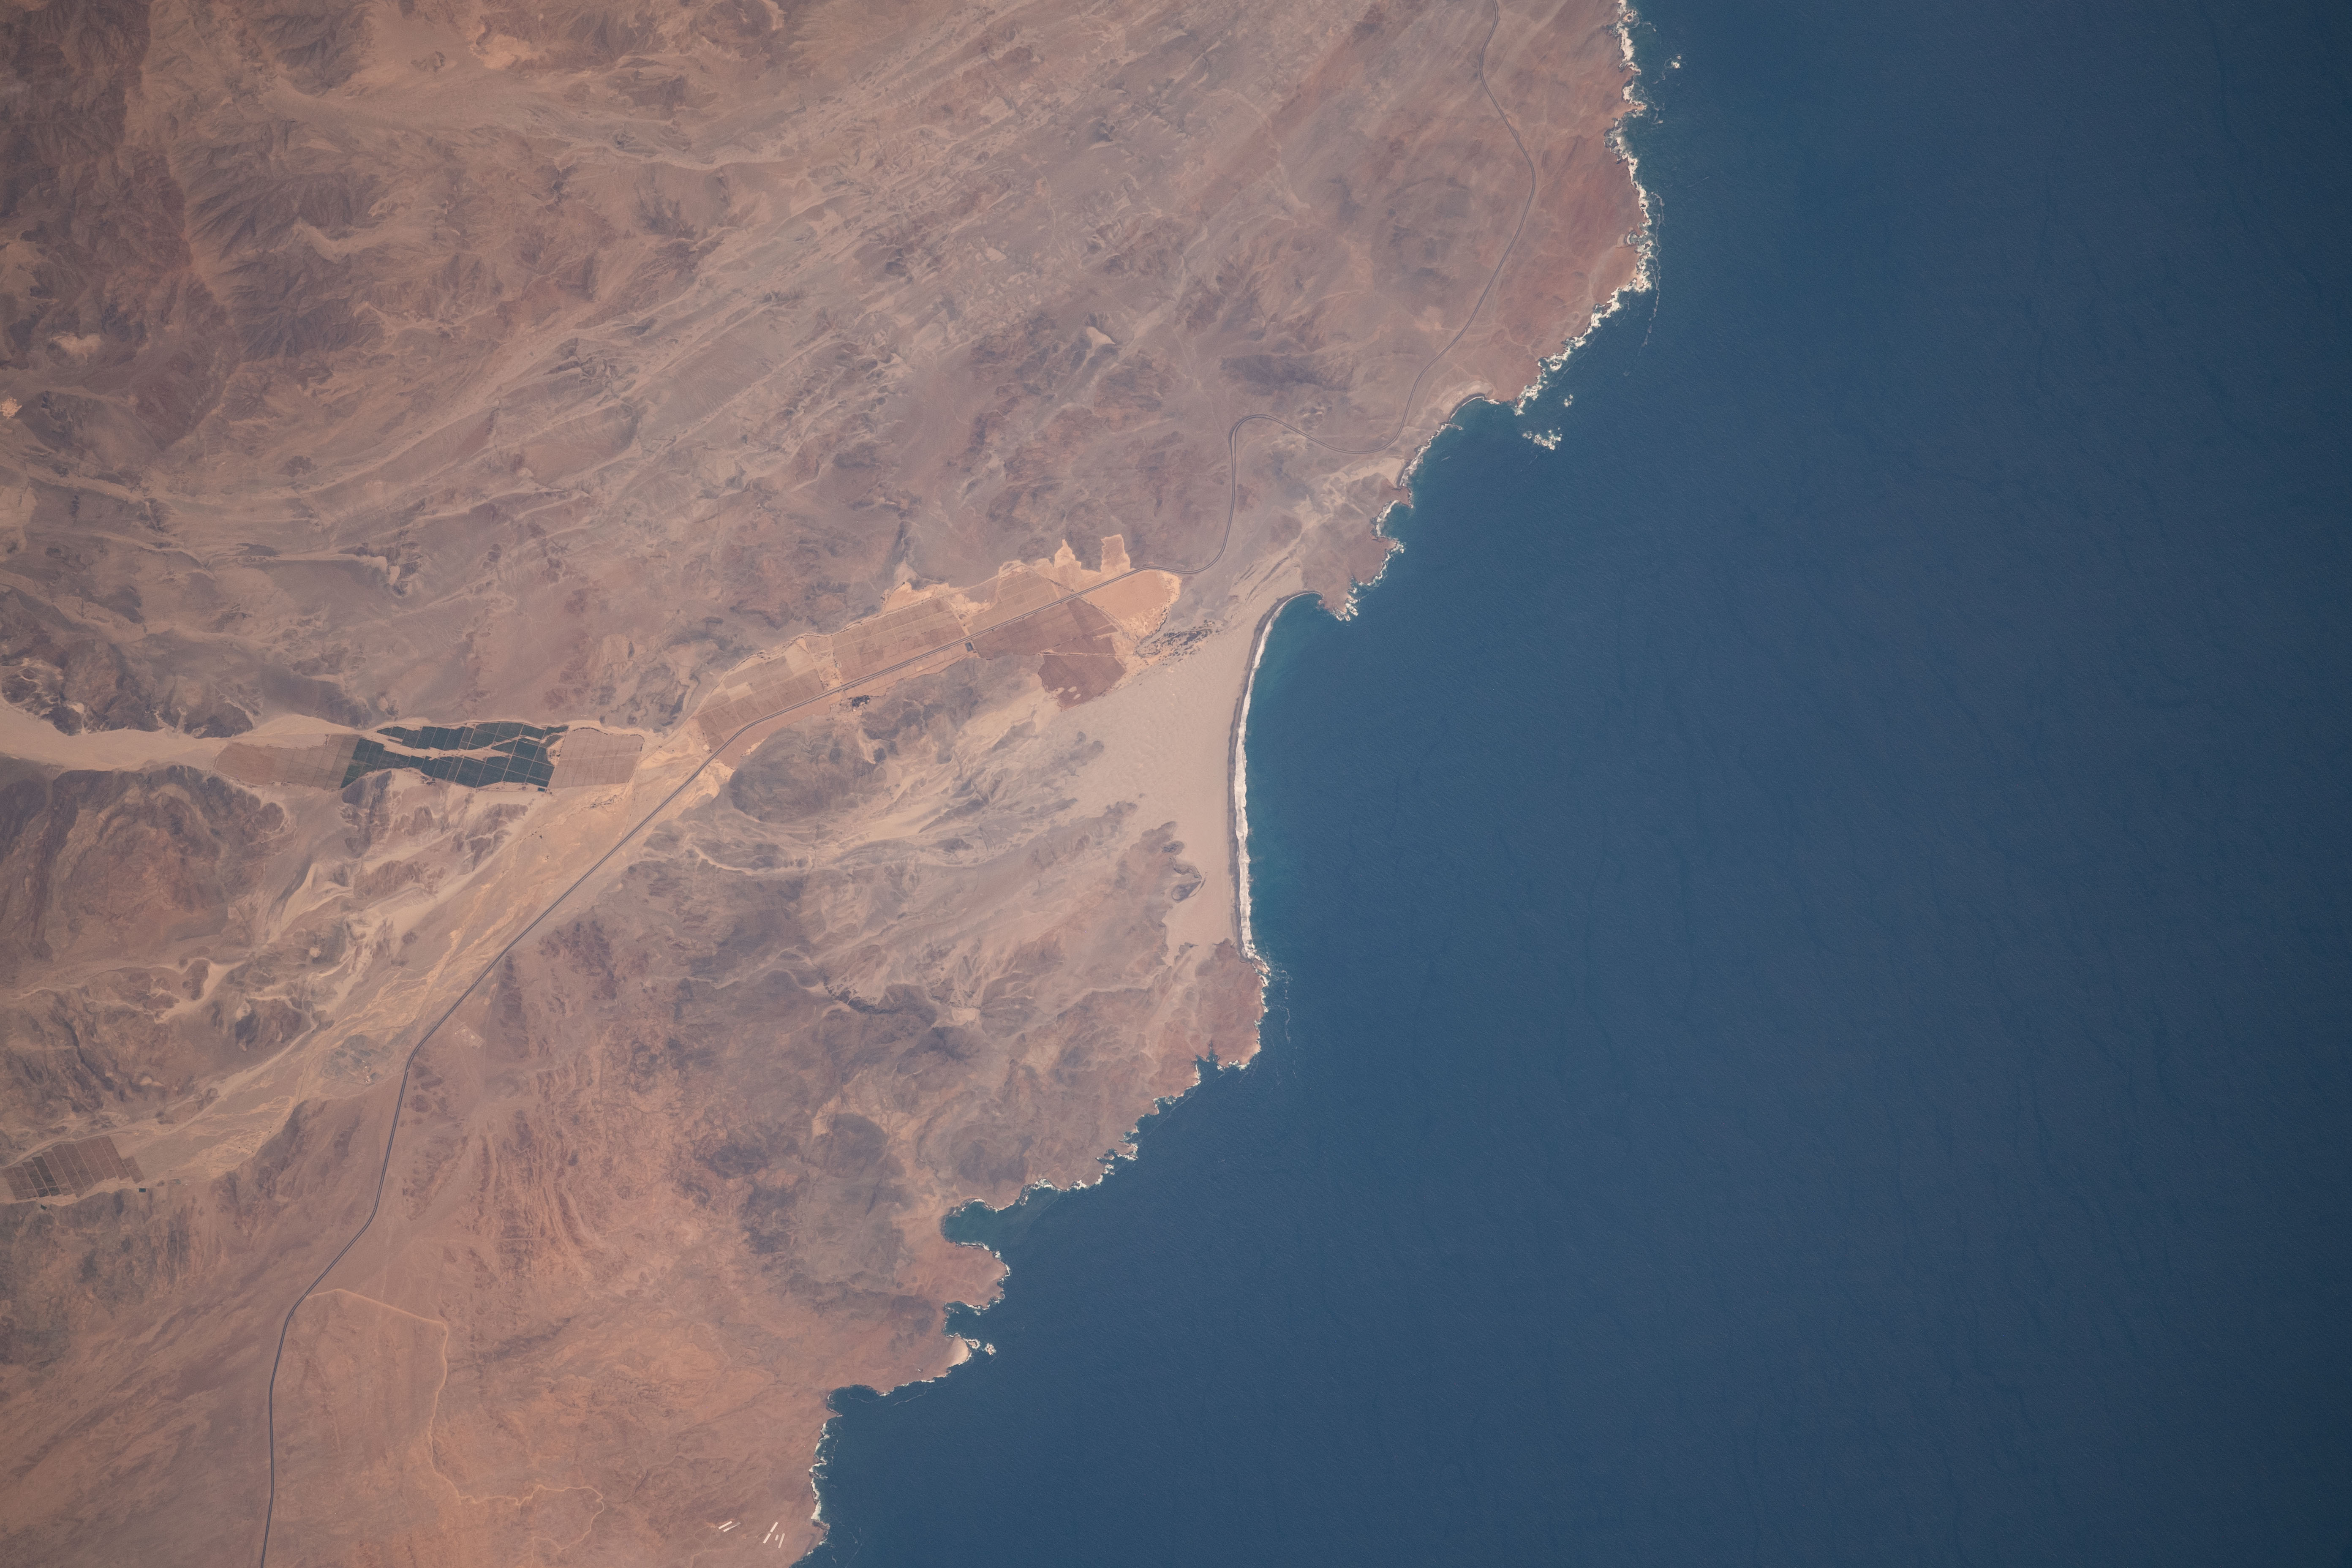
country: PERU
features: LAS ZORRAS
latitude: -10.3
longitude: -78.1
